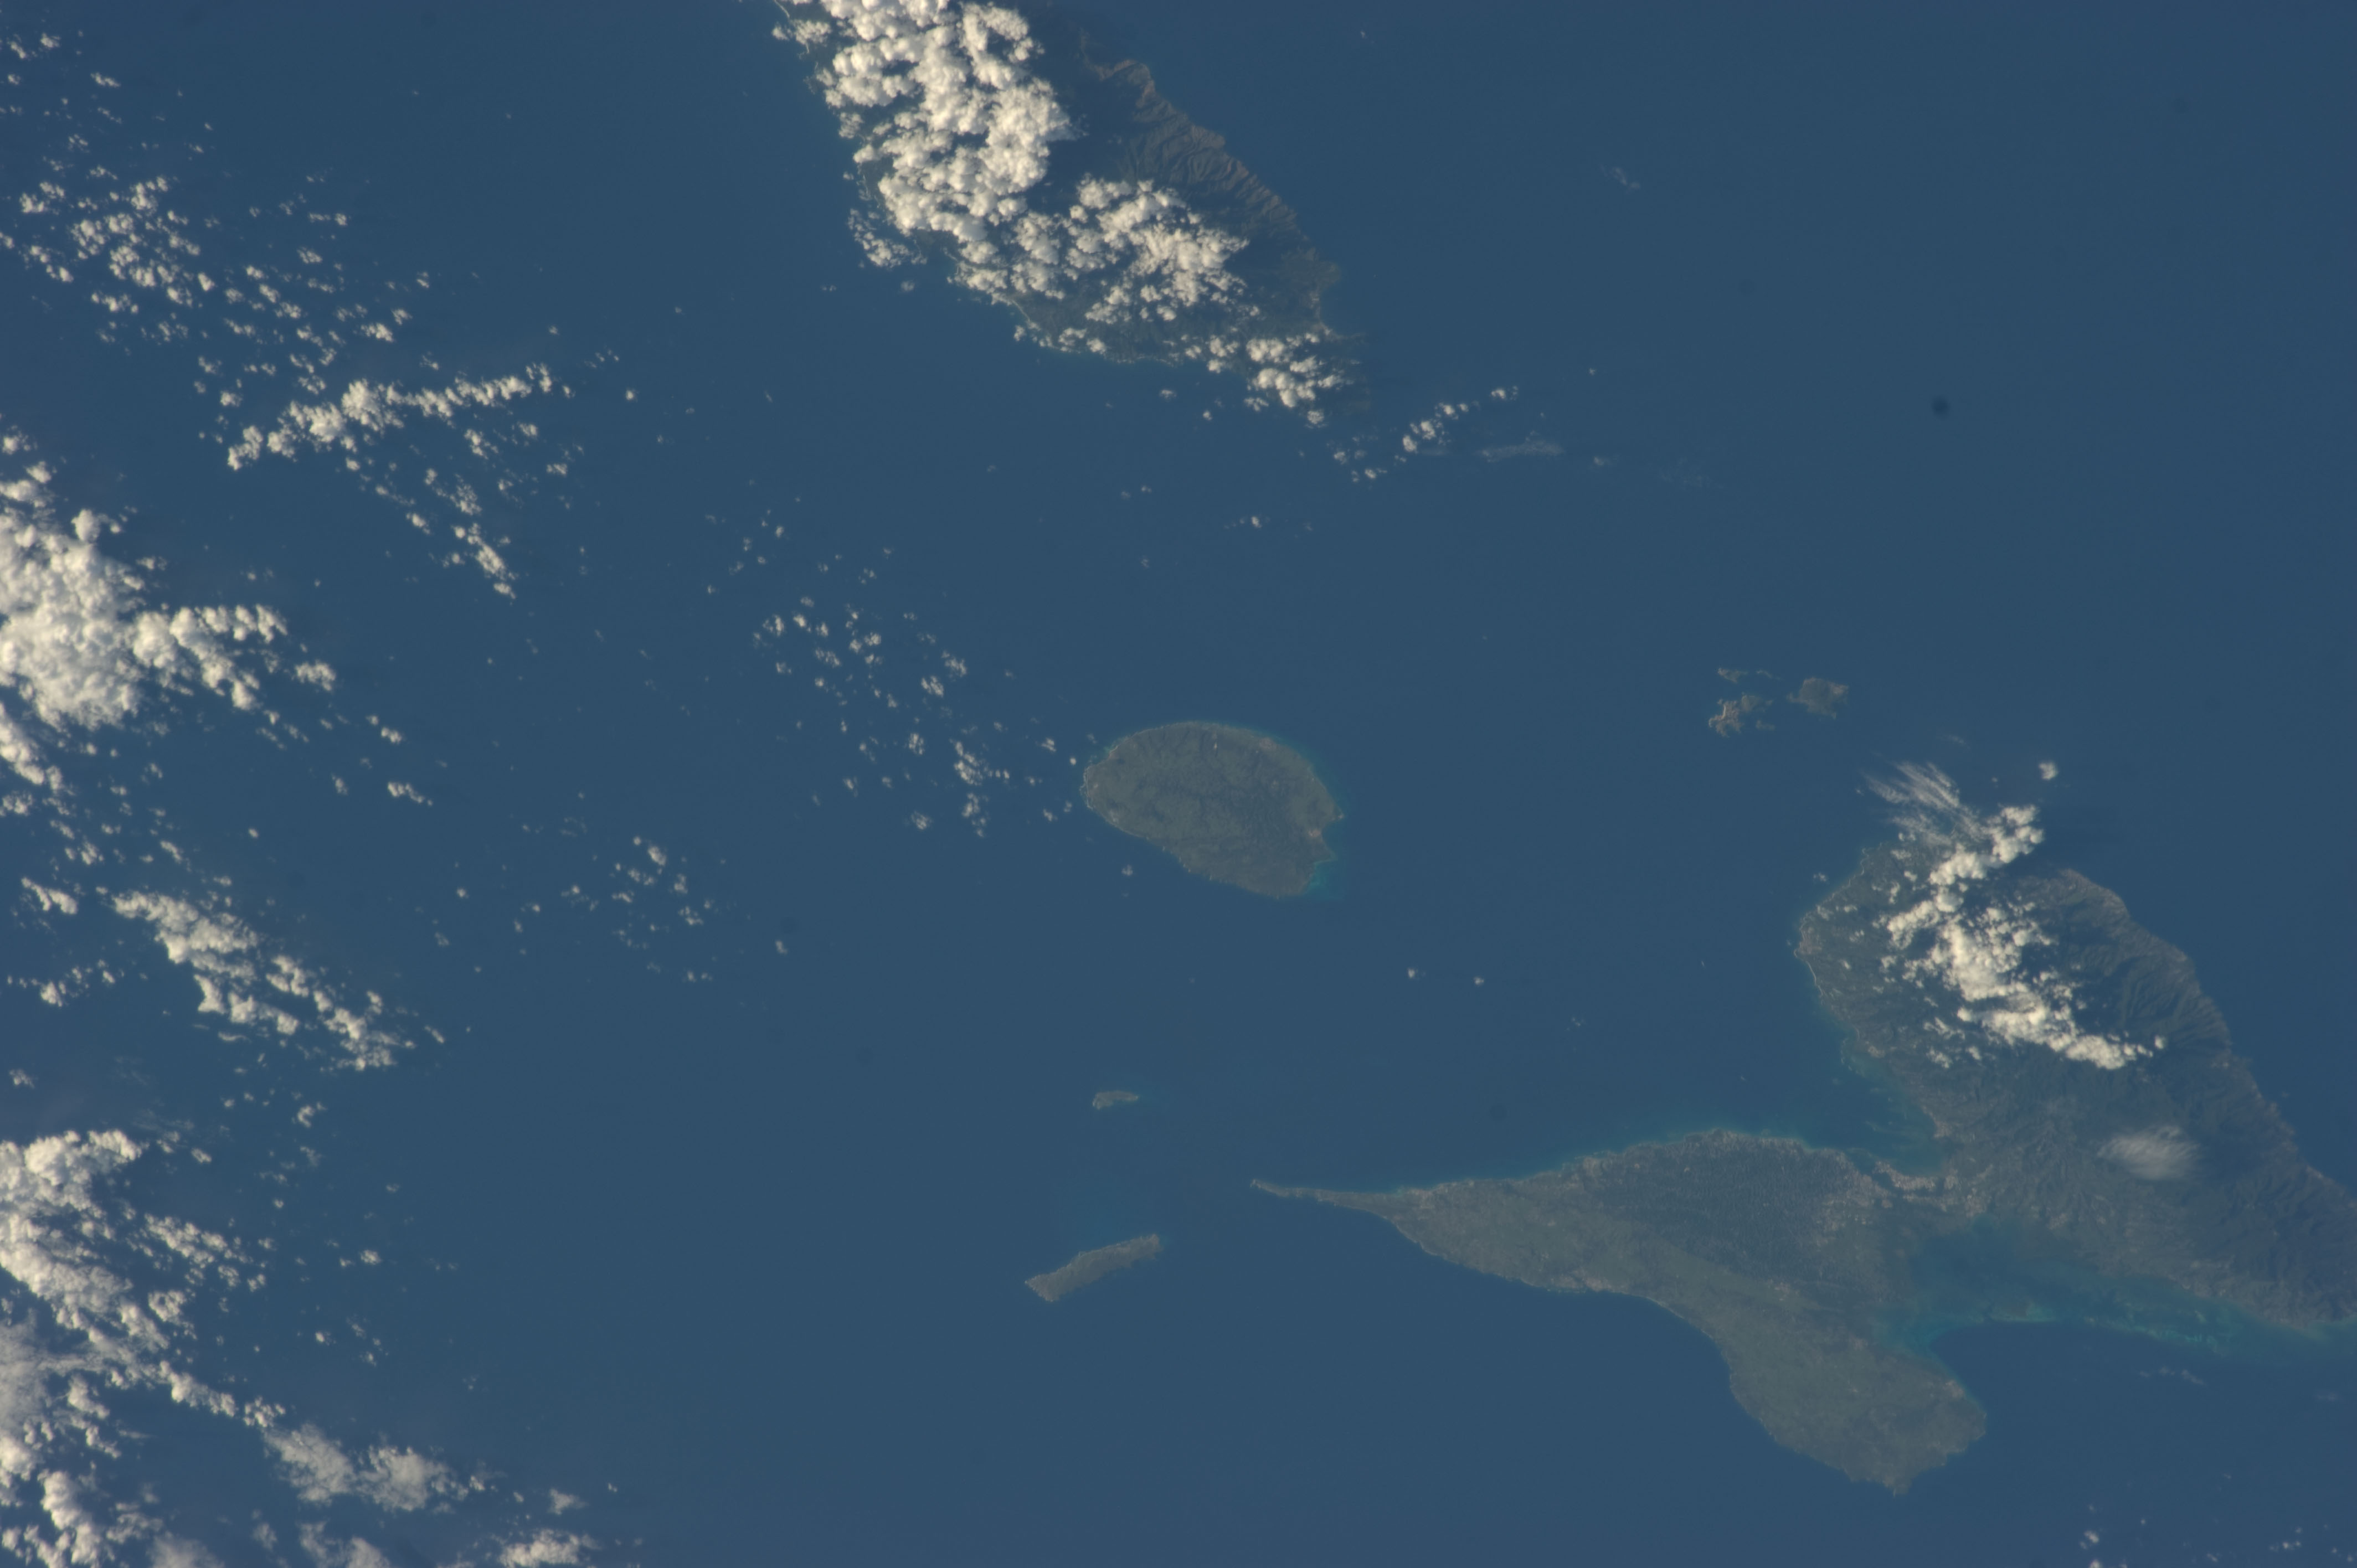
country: LESSER ANTILLES
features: CARIBBEAN S., DOMINICA, MARIE GALANTE, GUADELOUPE
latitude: 15.9
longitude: -61.3
